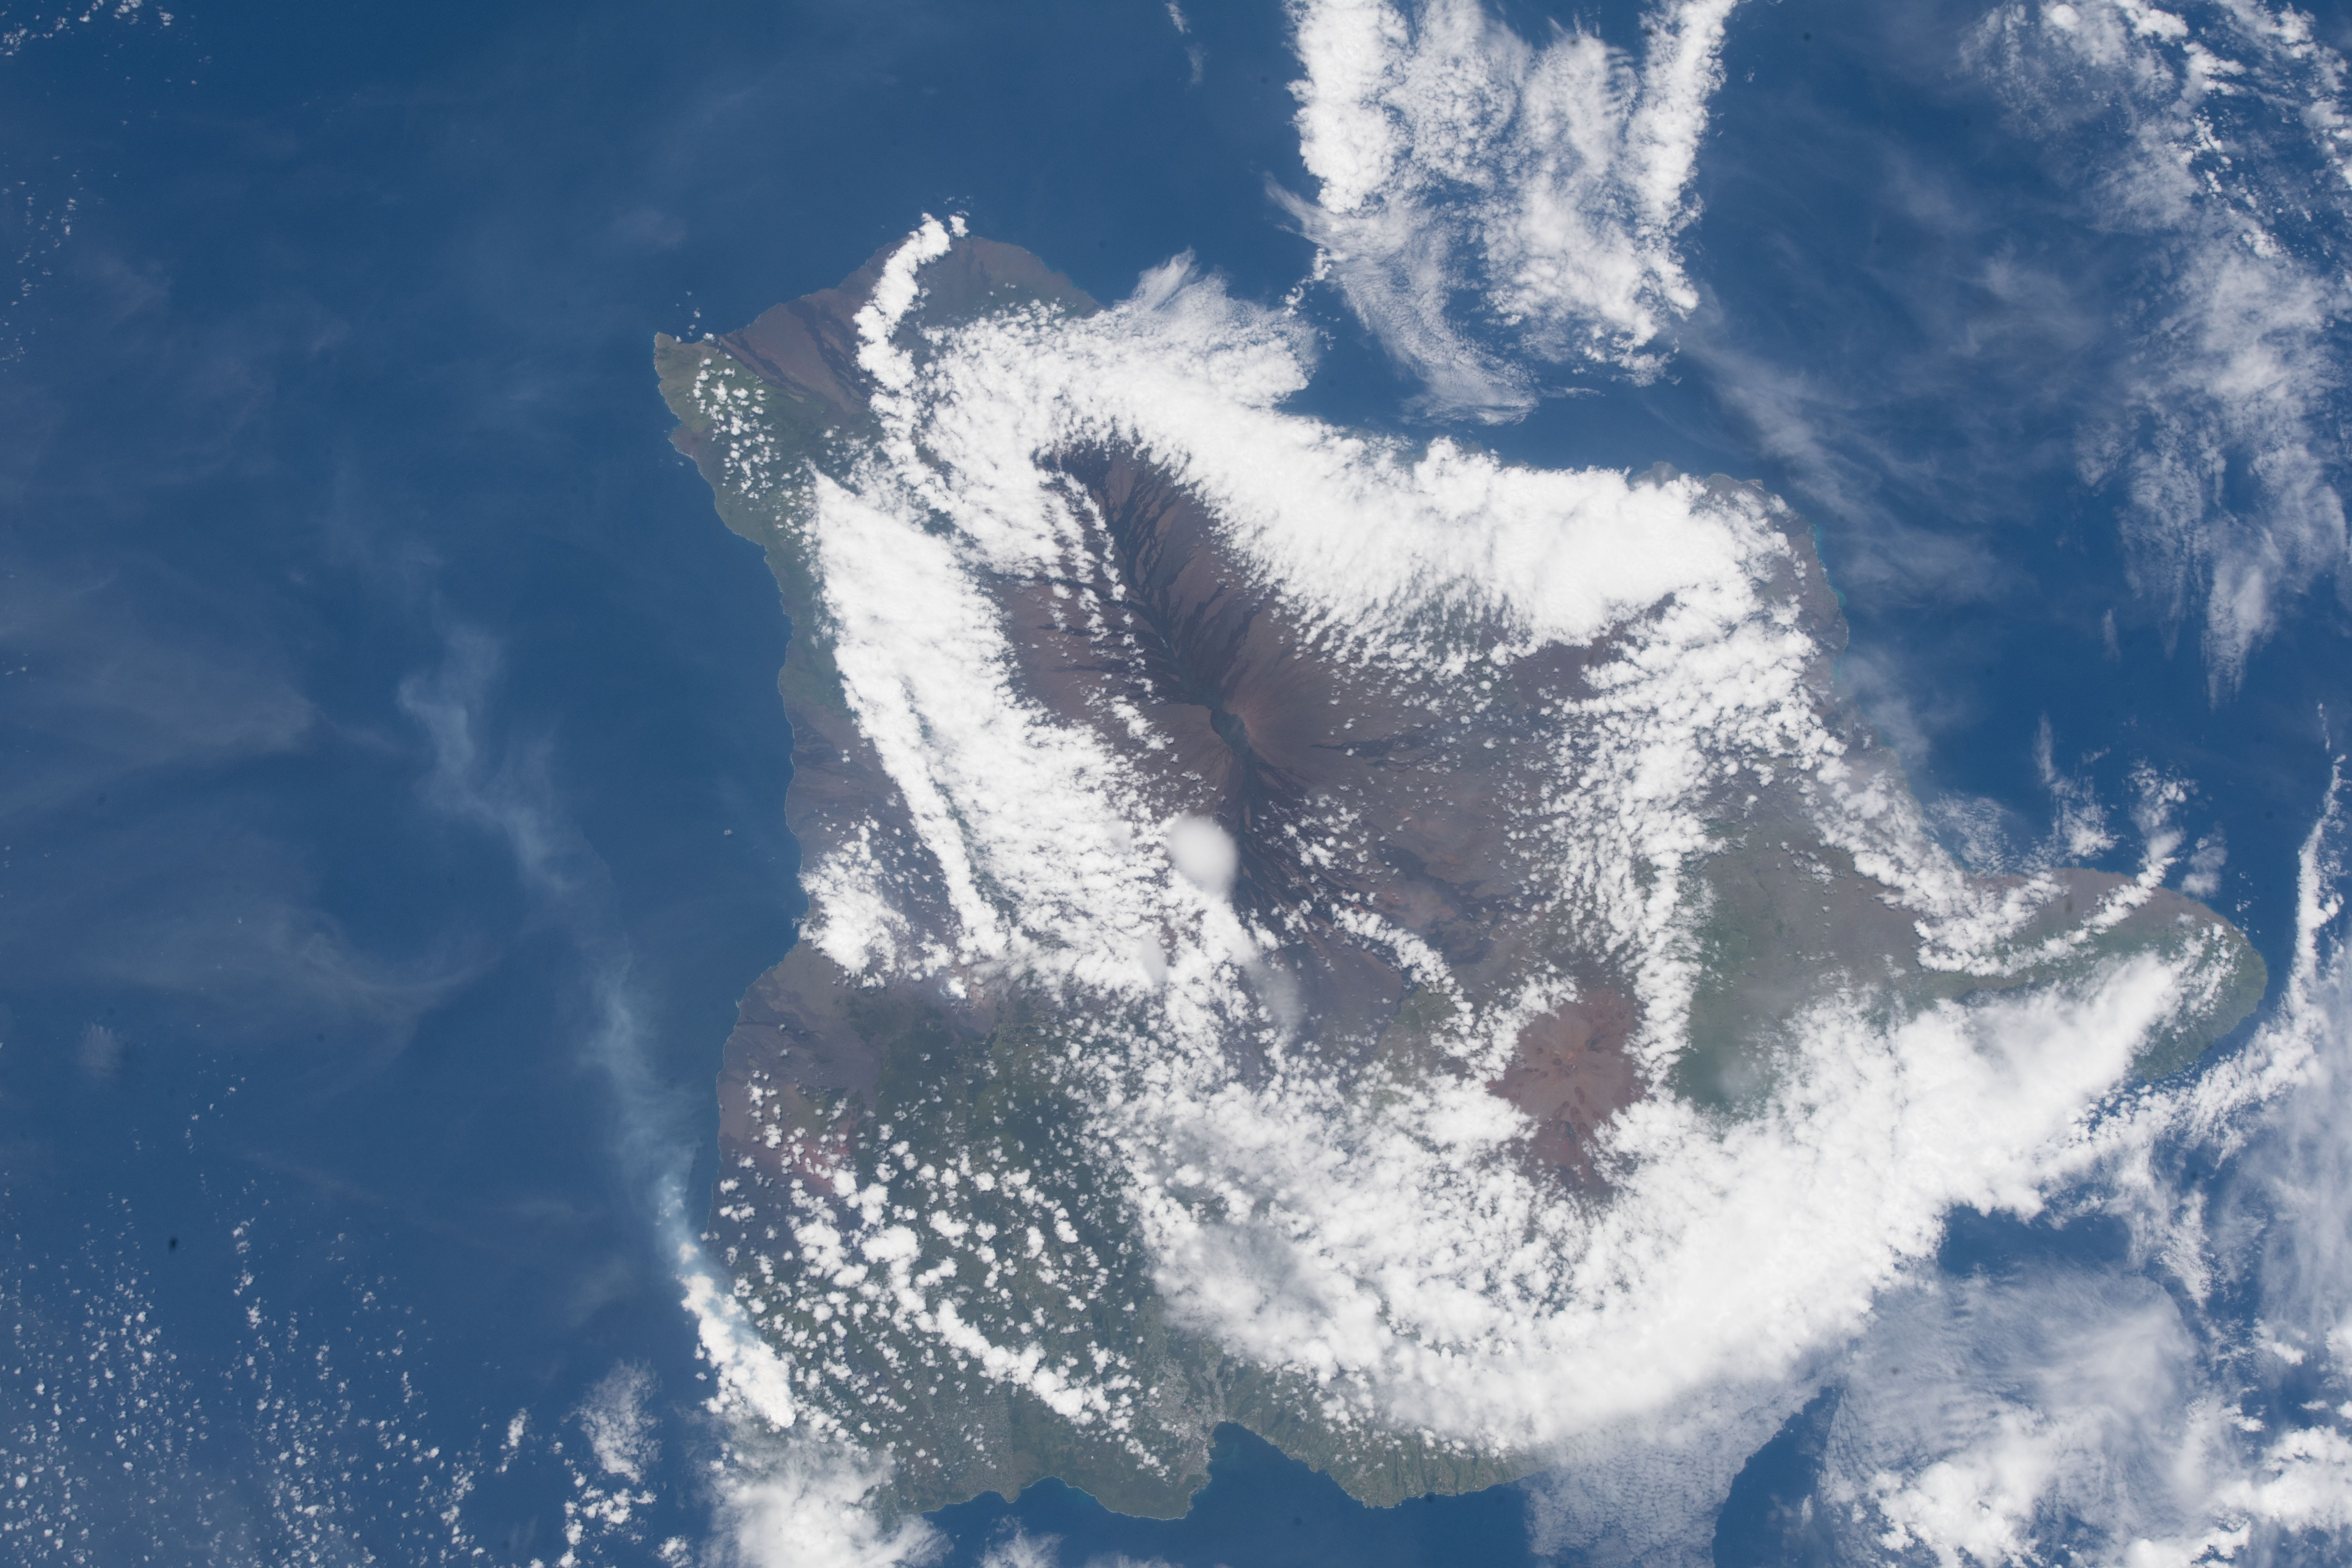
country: USA-HAWAII
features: ISLAND OF HAWAII, MAUNA LOA, MAUNA KEA, HILO, PARADISE PARK, KILAUEA, VOLCANIC ERUPTION PLUME
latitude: 19.5
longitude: -155.5
